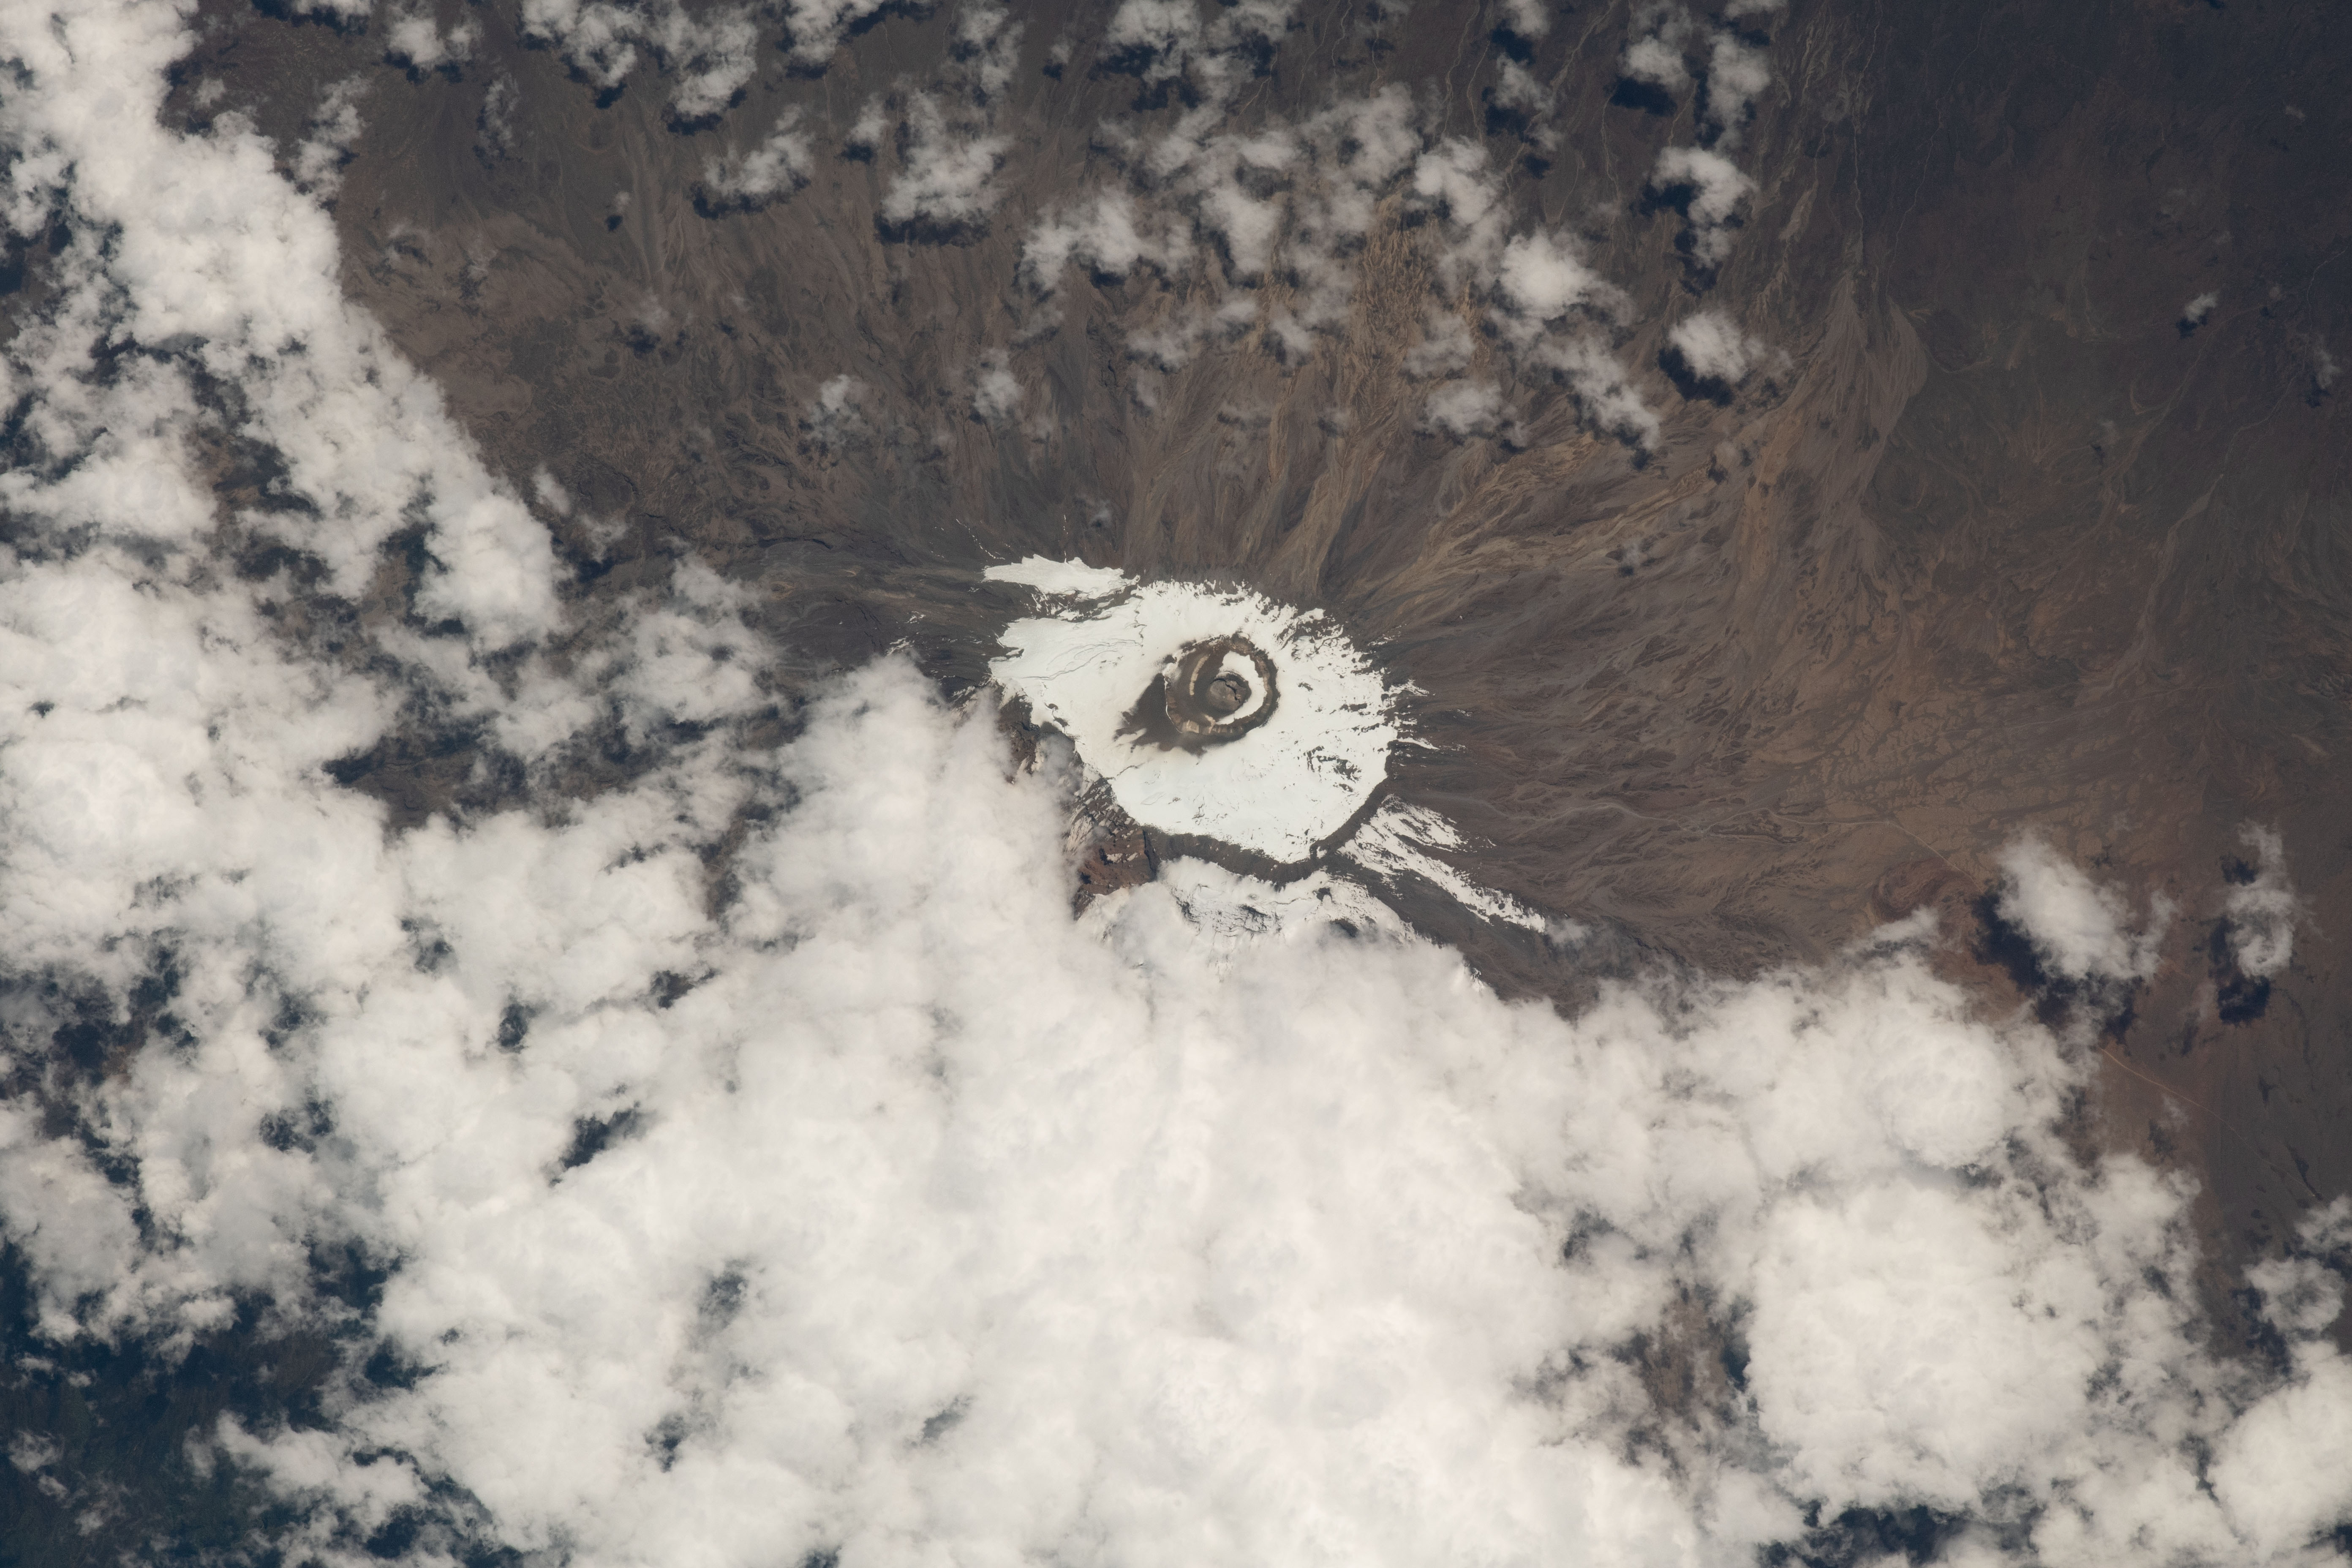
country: TANZANIA
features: MOUNT KILIMANJARO
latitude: -3.1
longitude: 37.4
